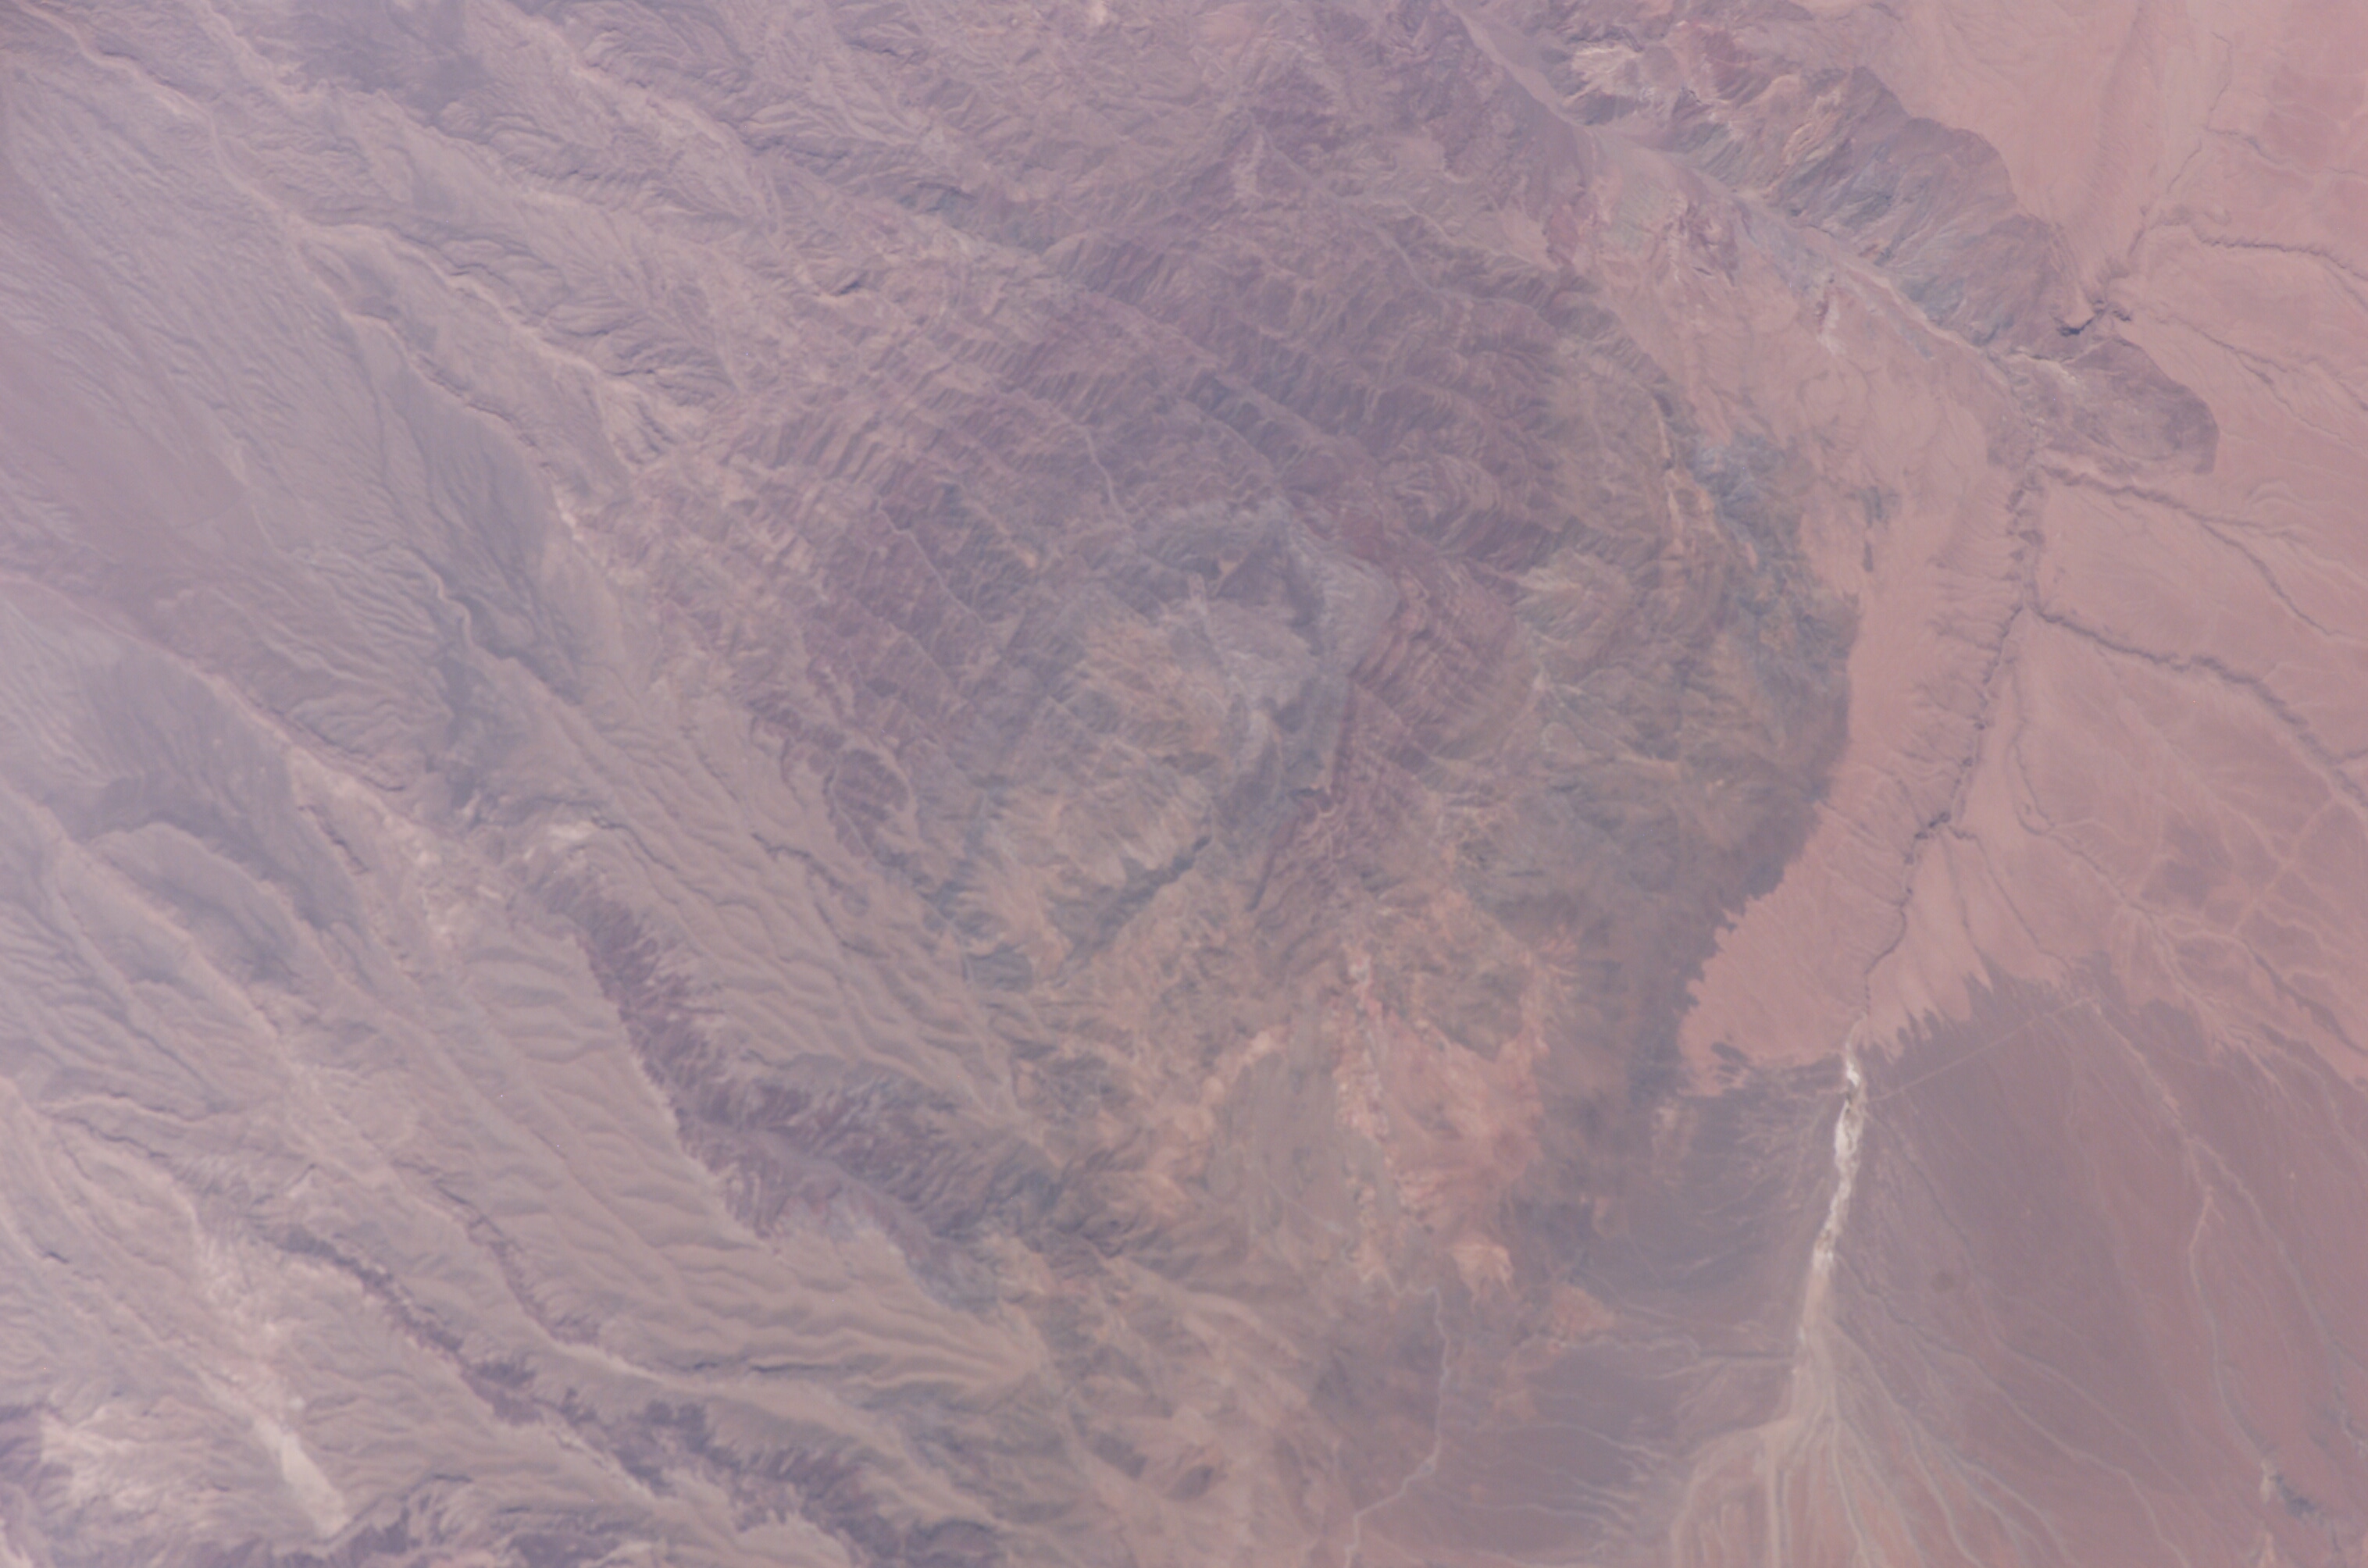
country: CHILE
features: CIRCULAR STRUCTURE, CANYON
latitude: -20.7
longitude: -69.0
